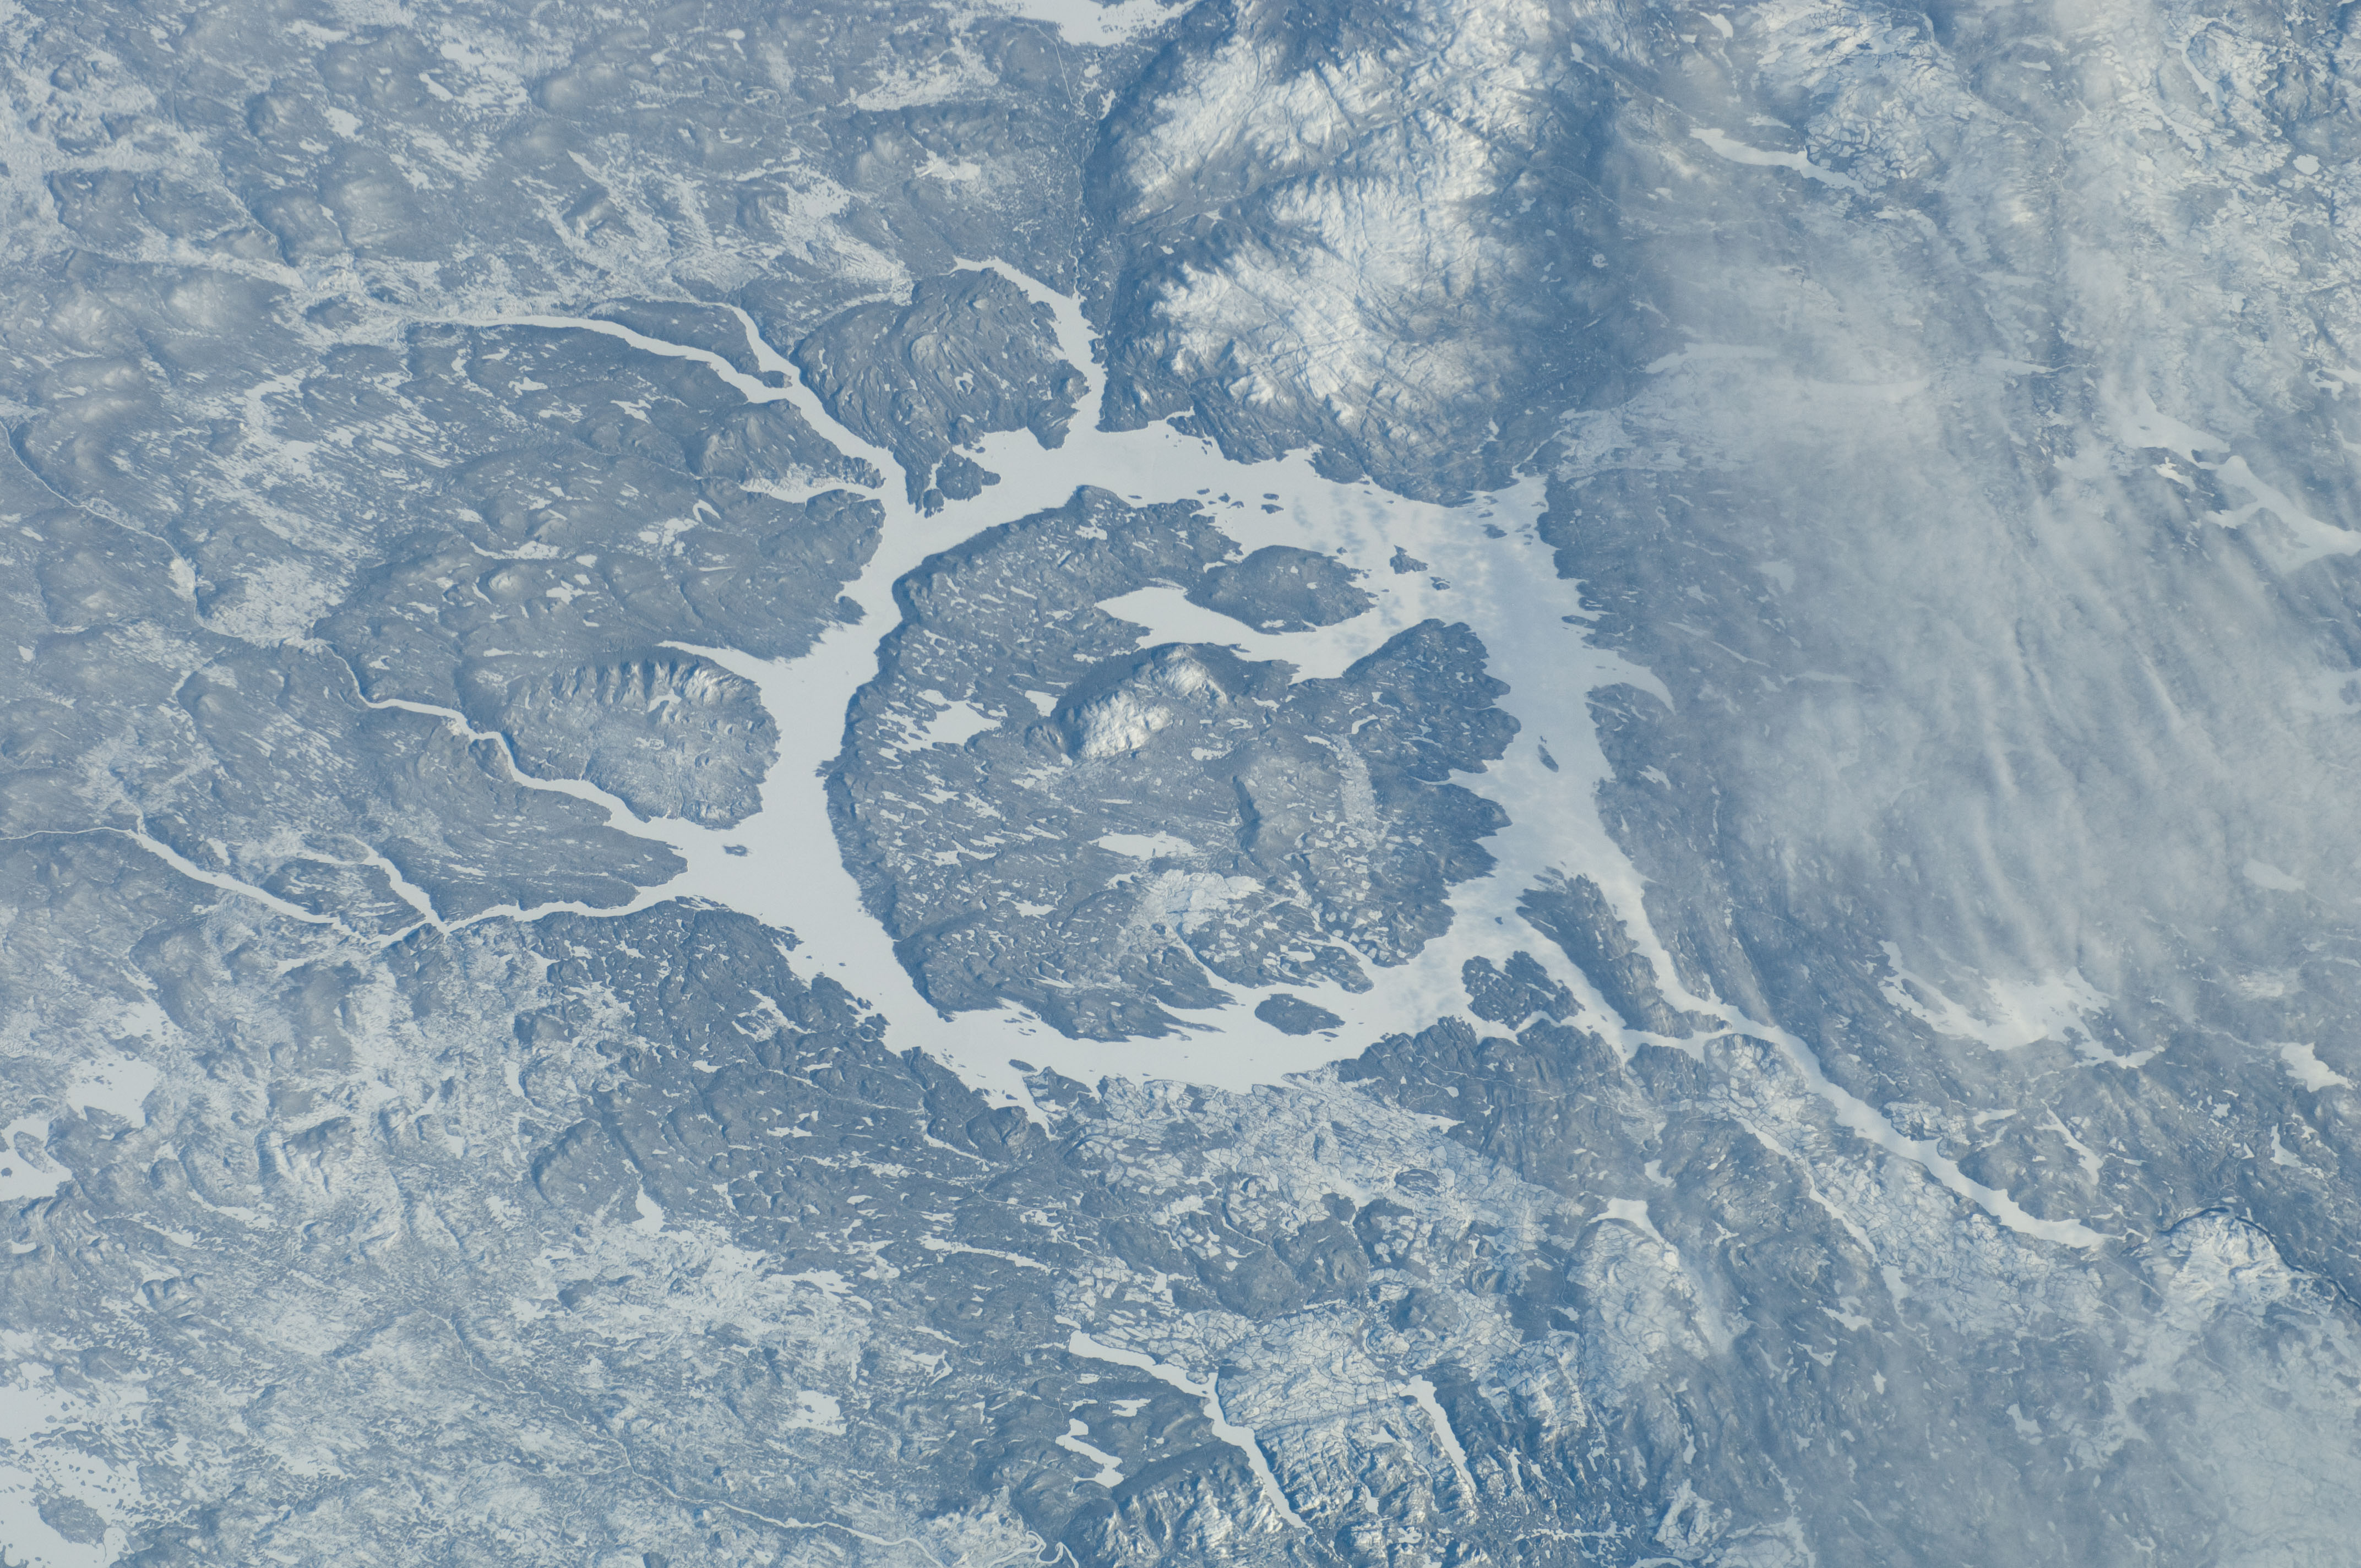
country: CANADA-Q
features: RENE-LEVASSEUR ISLAND, IMPACT CRATER
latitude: 51.5
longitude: -68.5
